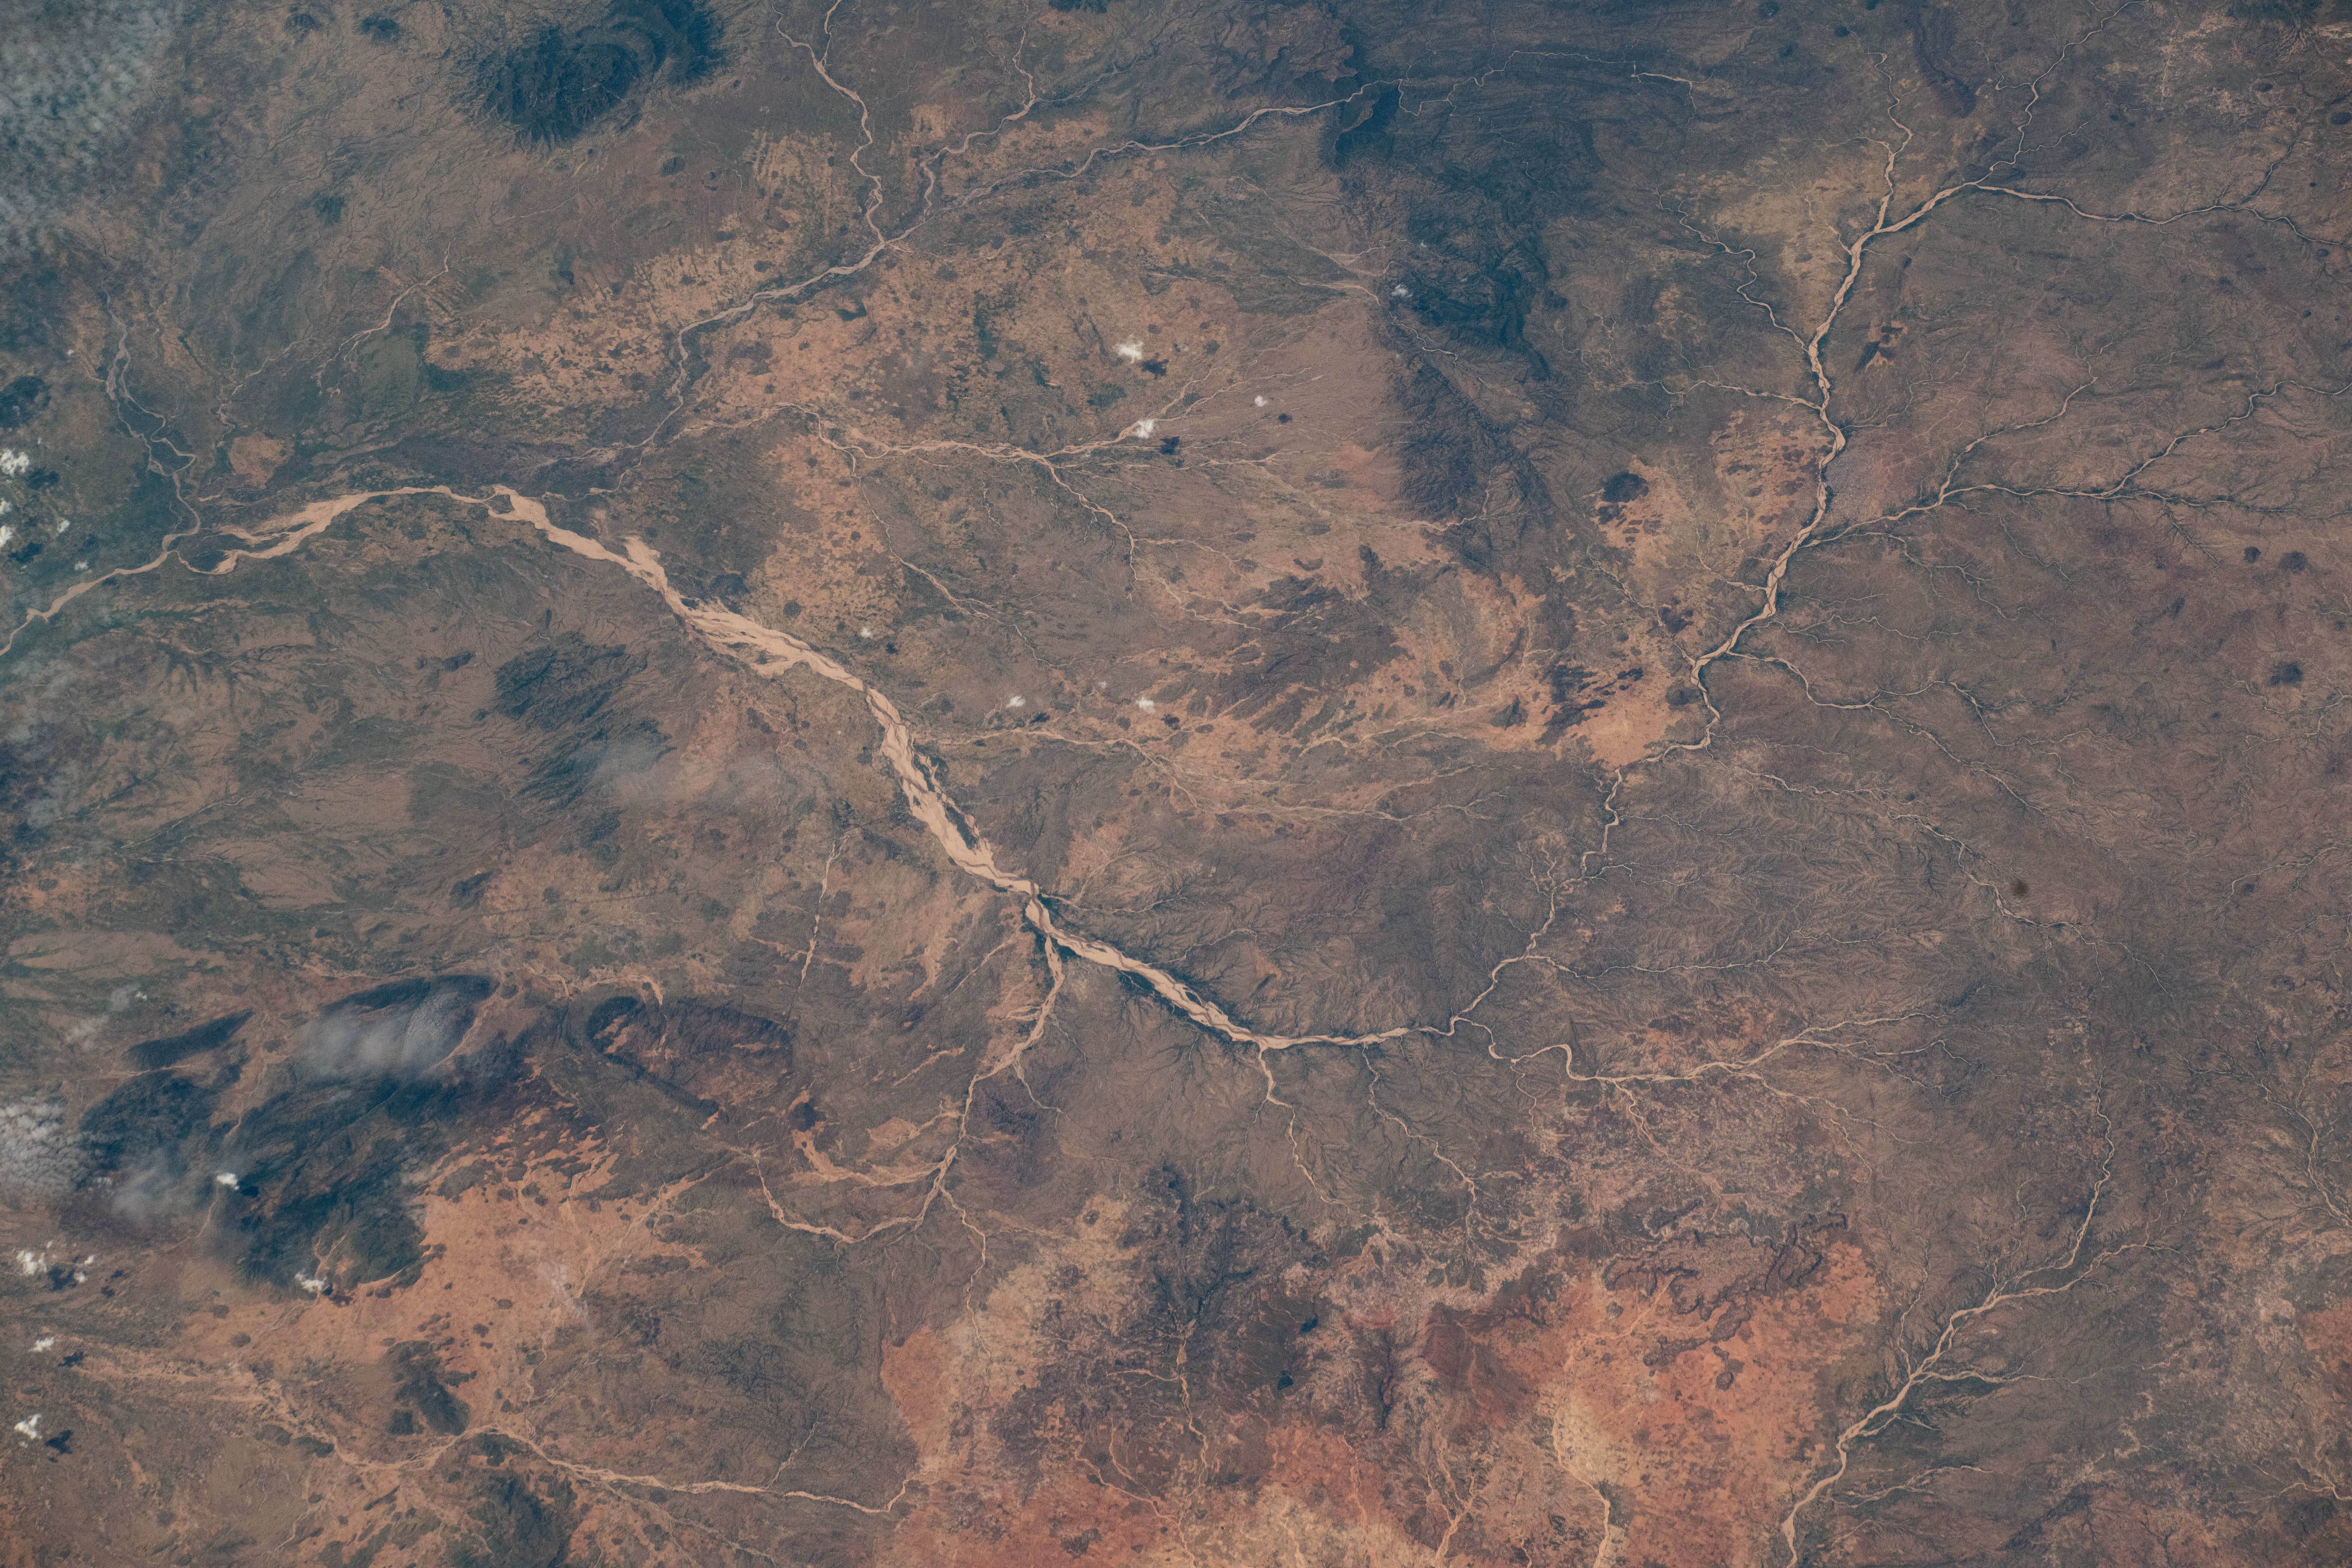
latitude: 14.1
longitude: 24.9
